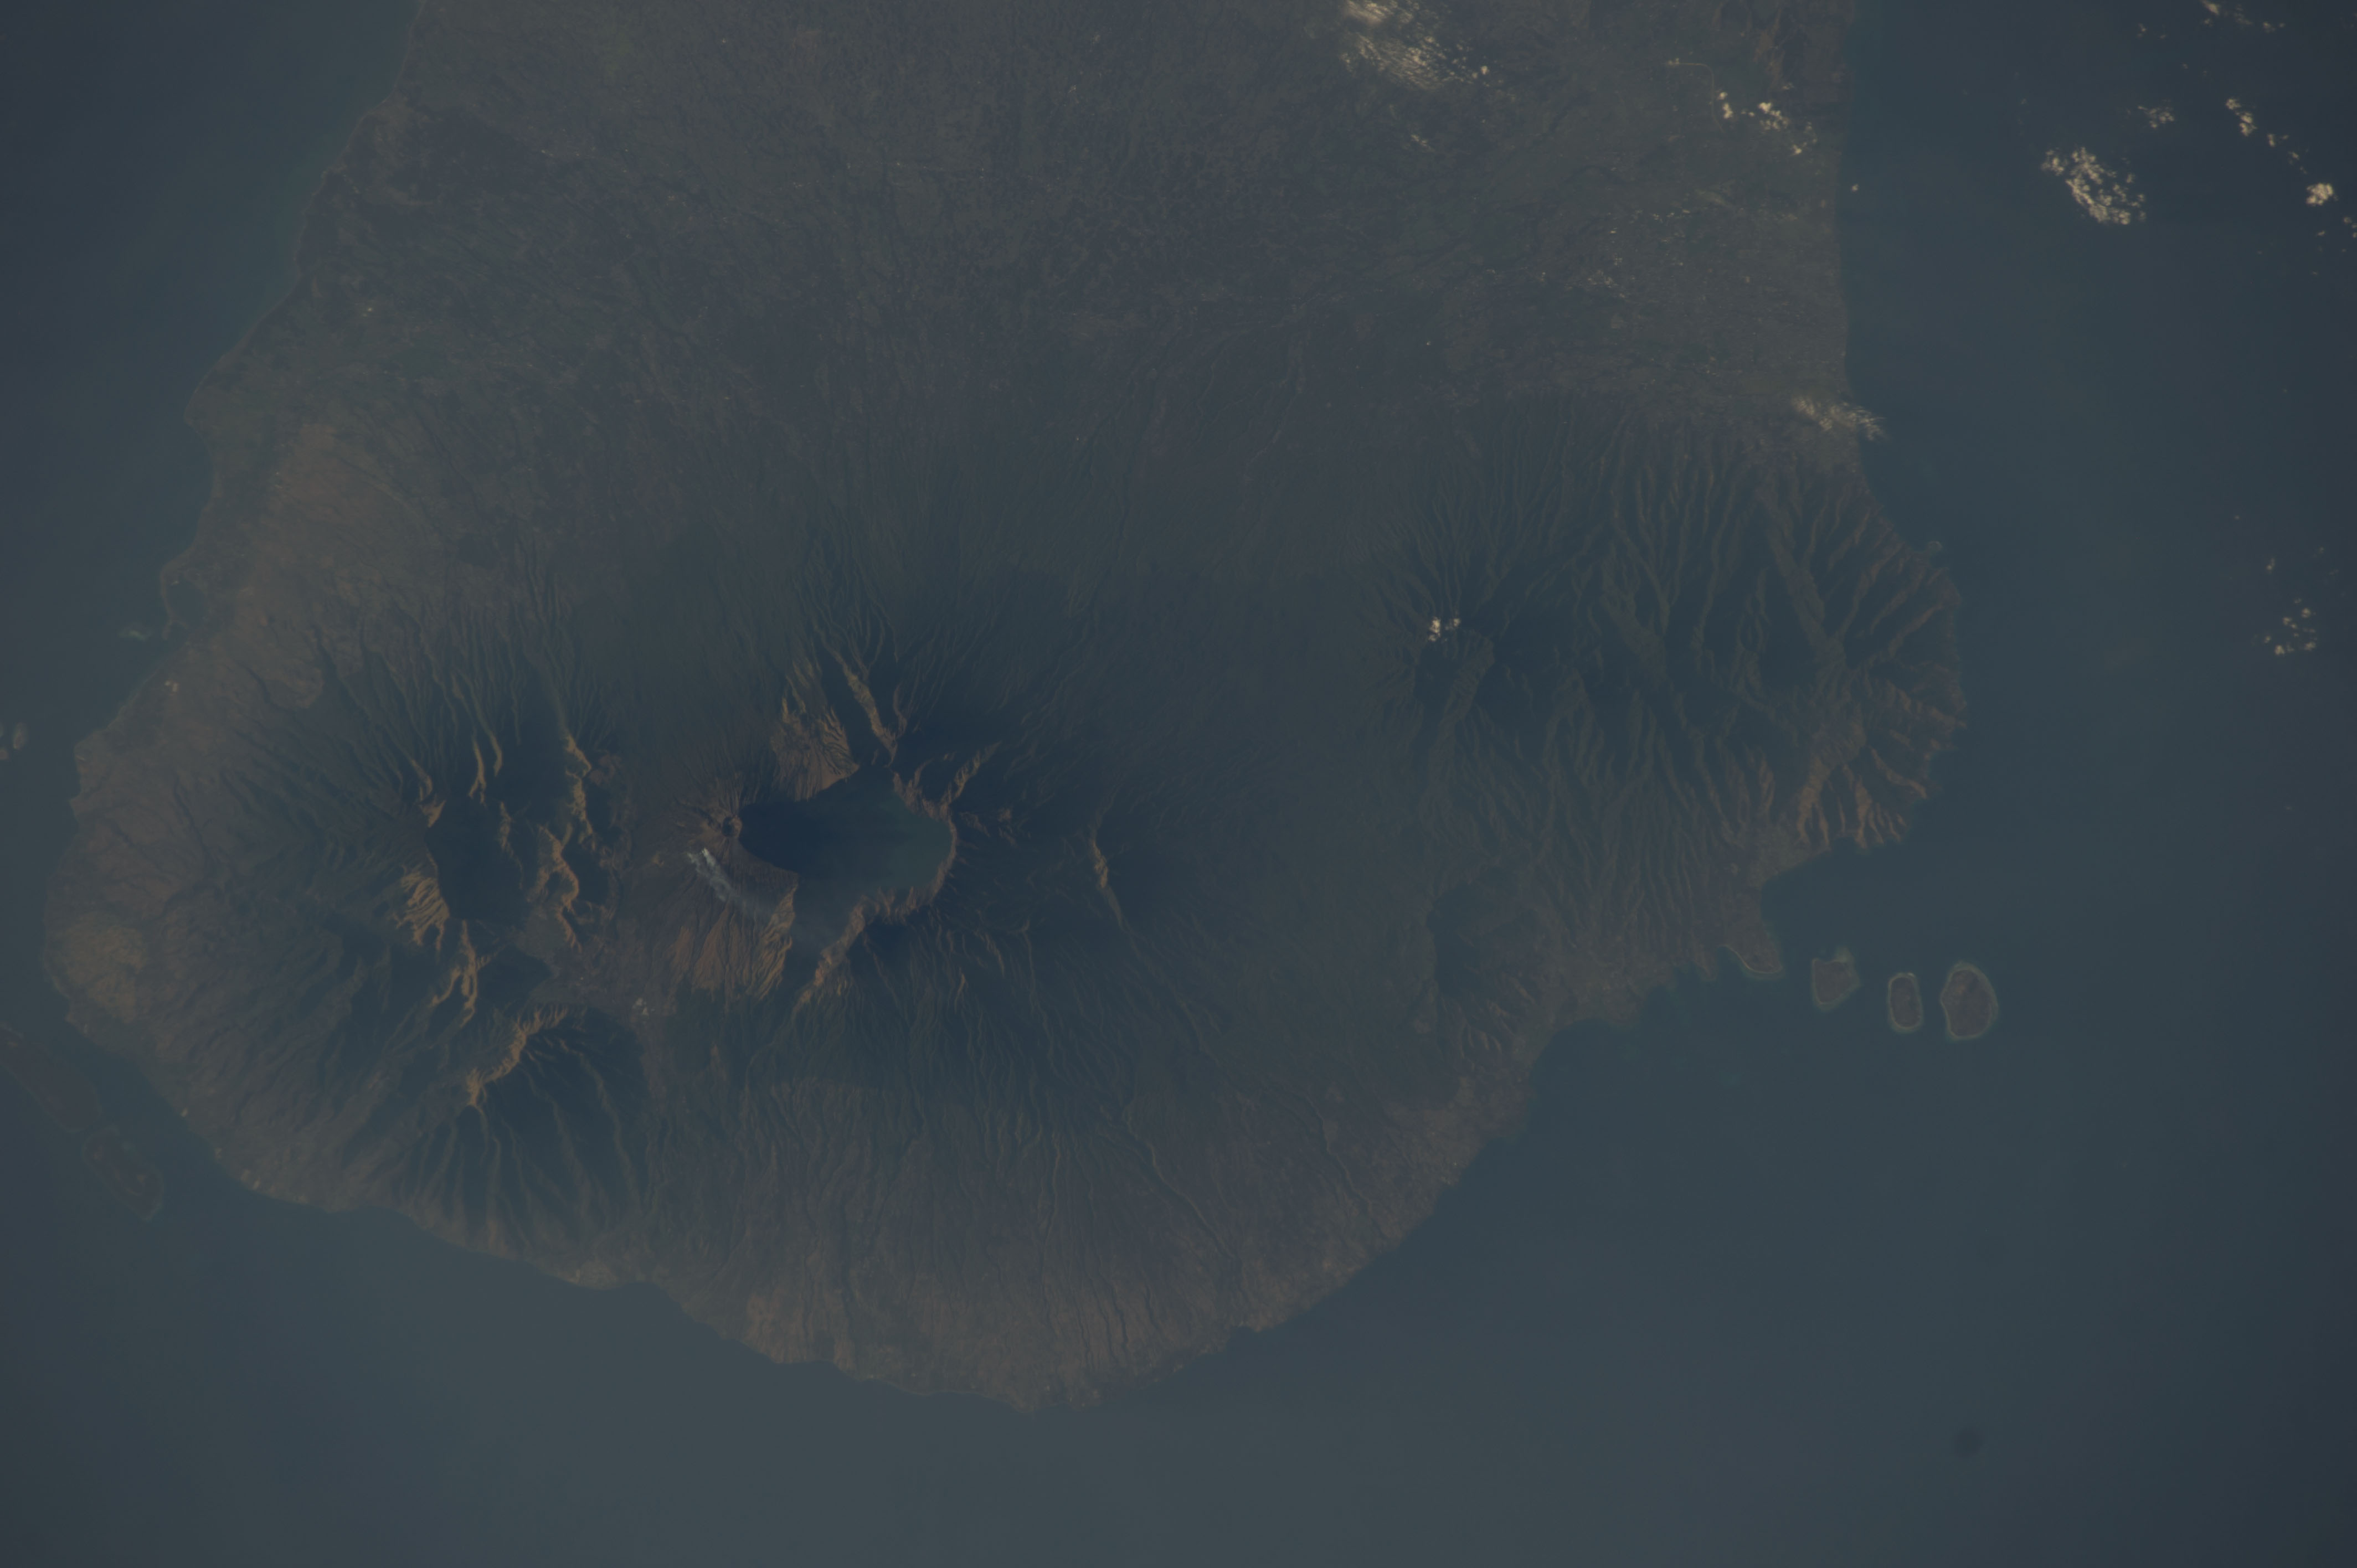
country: INDONESIA
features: MT. RINJANI, L. SEGARA ANAK, LIMBOK I., BALI S.
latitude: -8.4
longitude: 116.3
